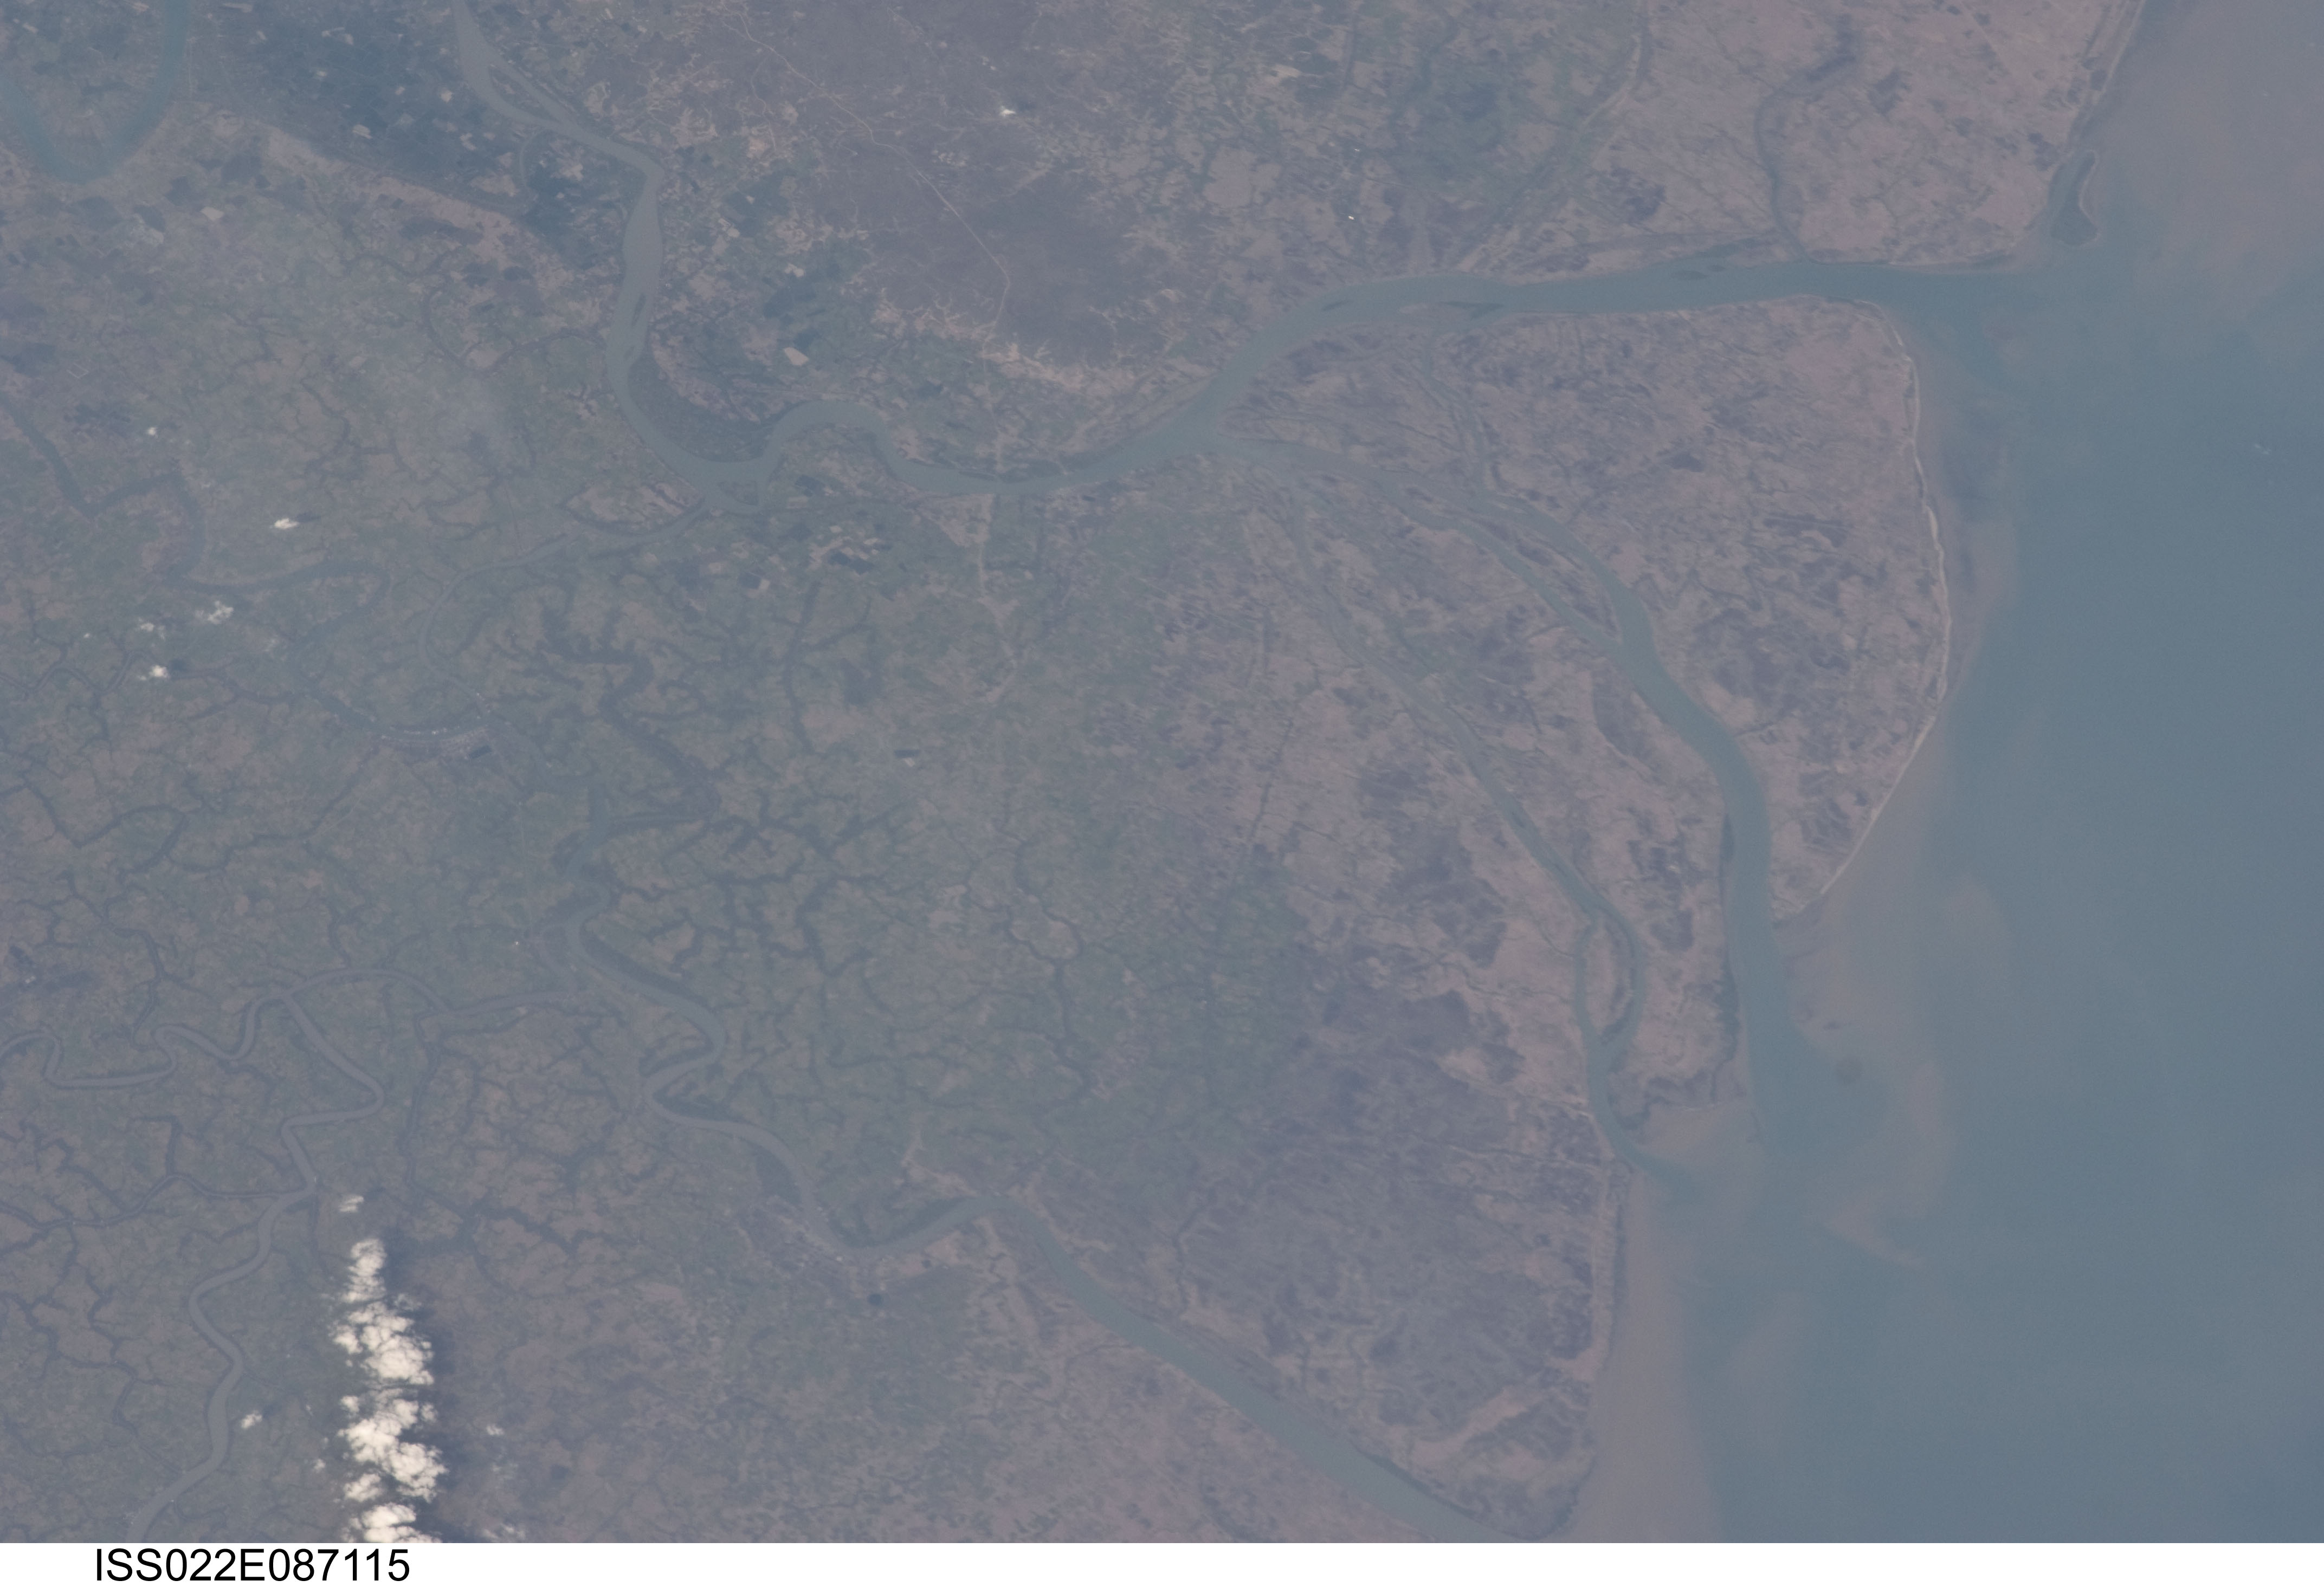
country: MYANMAR (BURMA)
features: IRRAWADDY DELTA, PYAPON R., TO R., SED.
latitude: 16.3
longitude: 95.8
